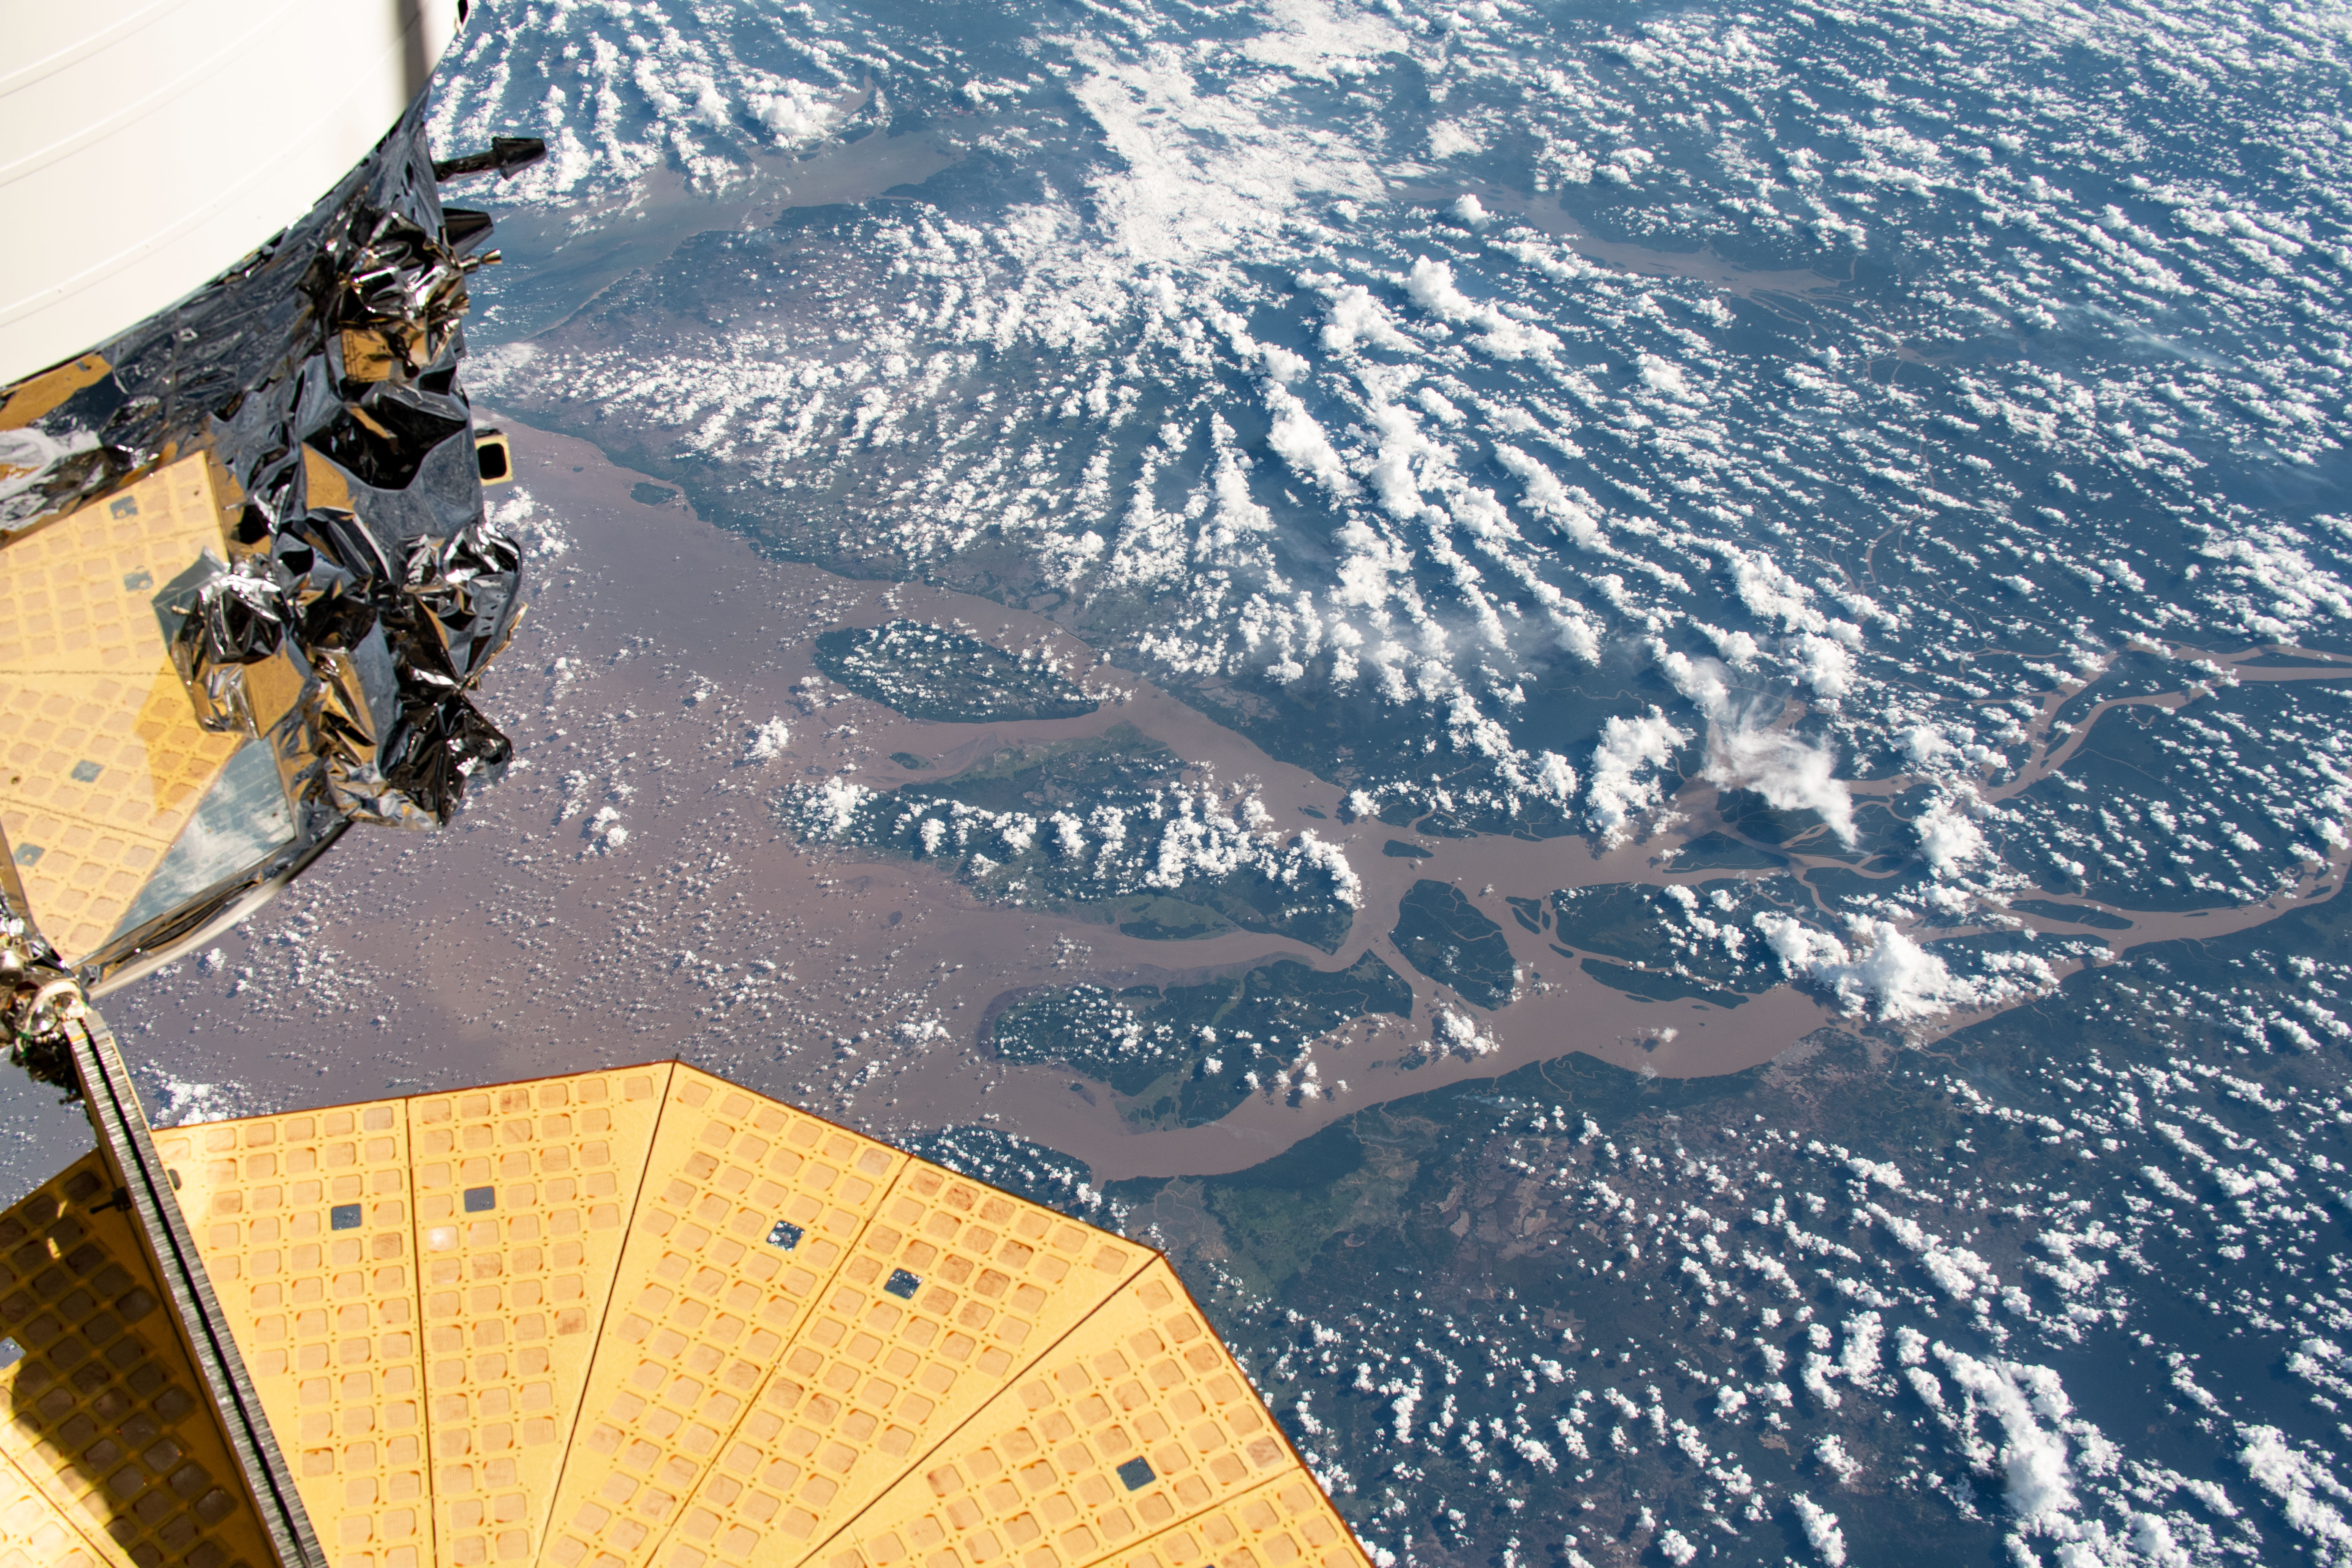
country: BRAZIL
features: RIO AMAZONAS, CANAL DO JURUPARI
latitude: 0.0
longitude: -50.0
